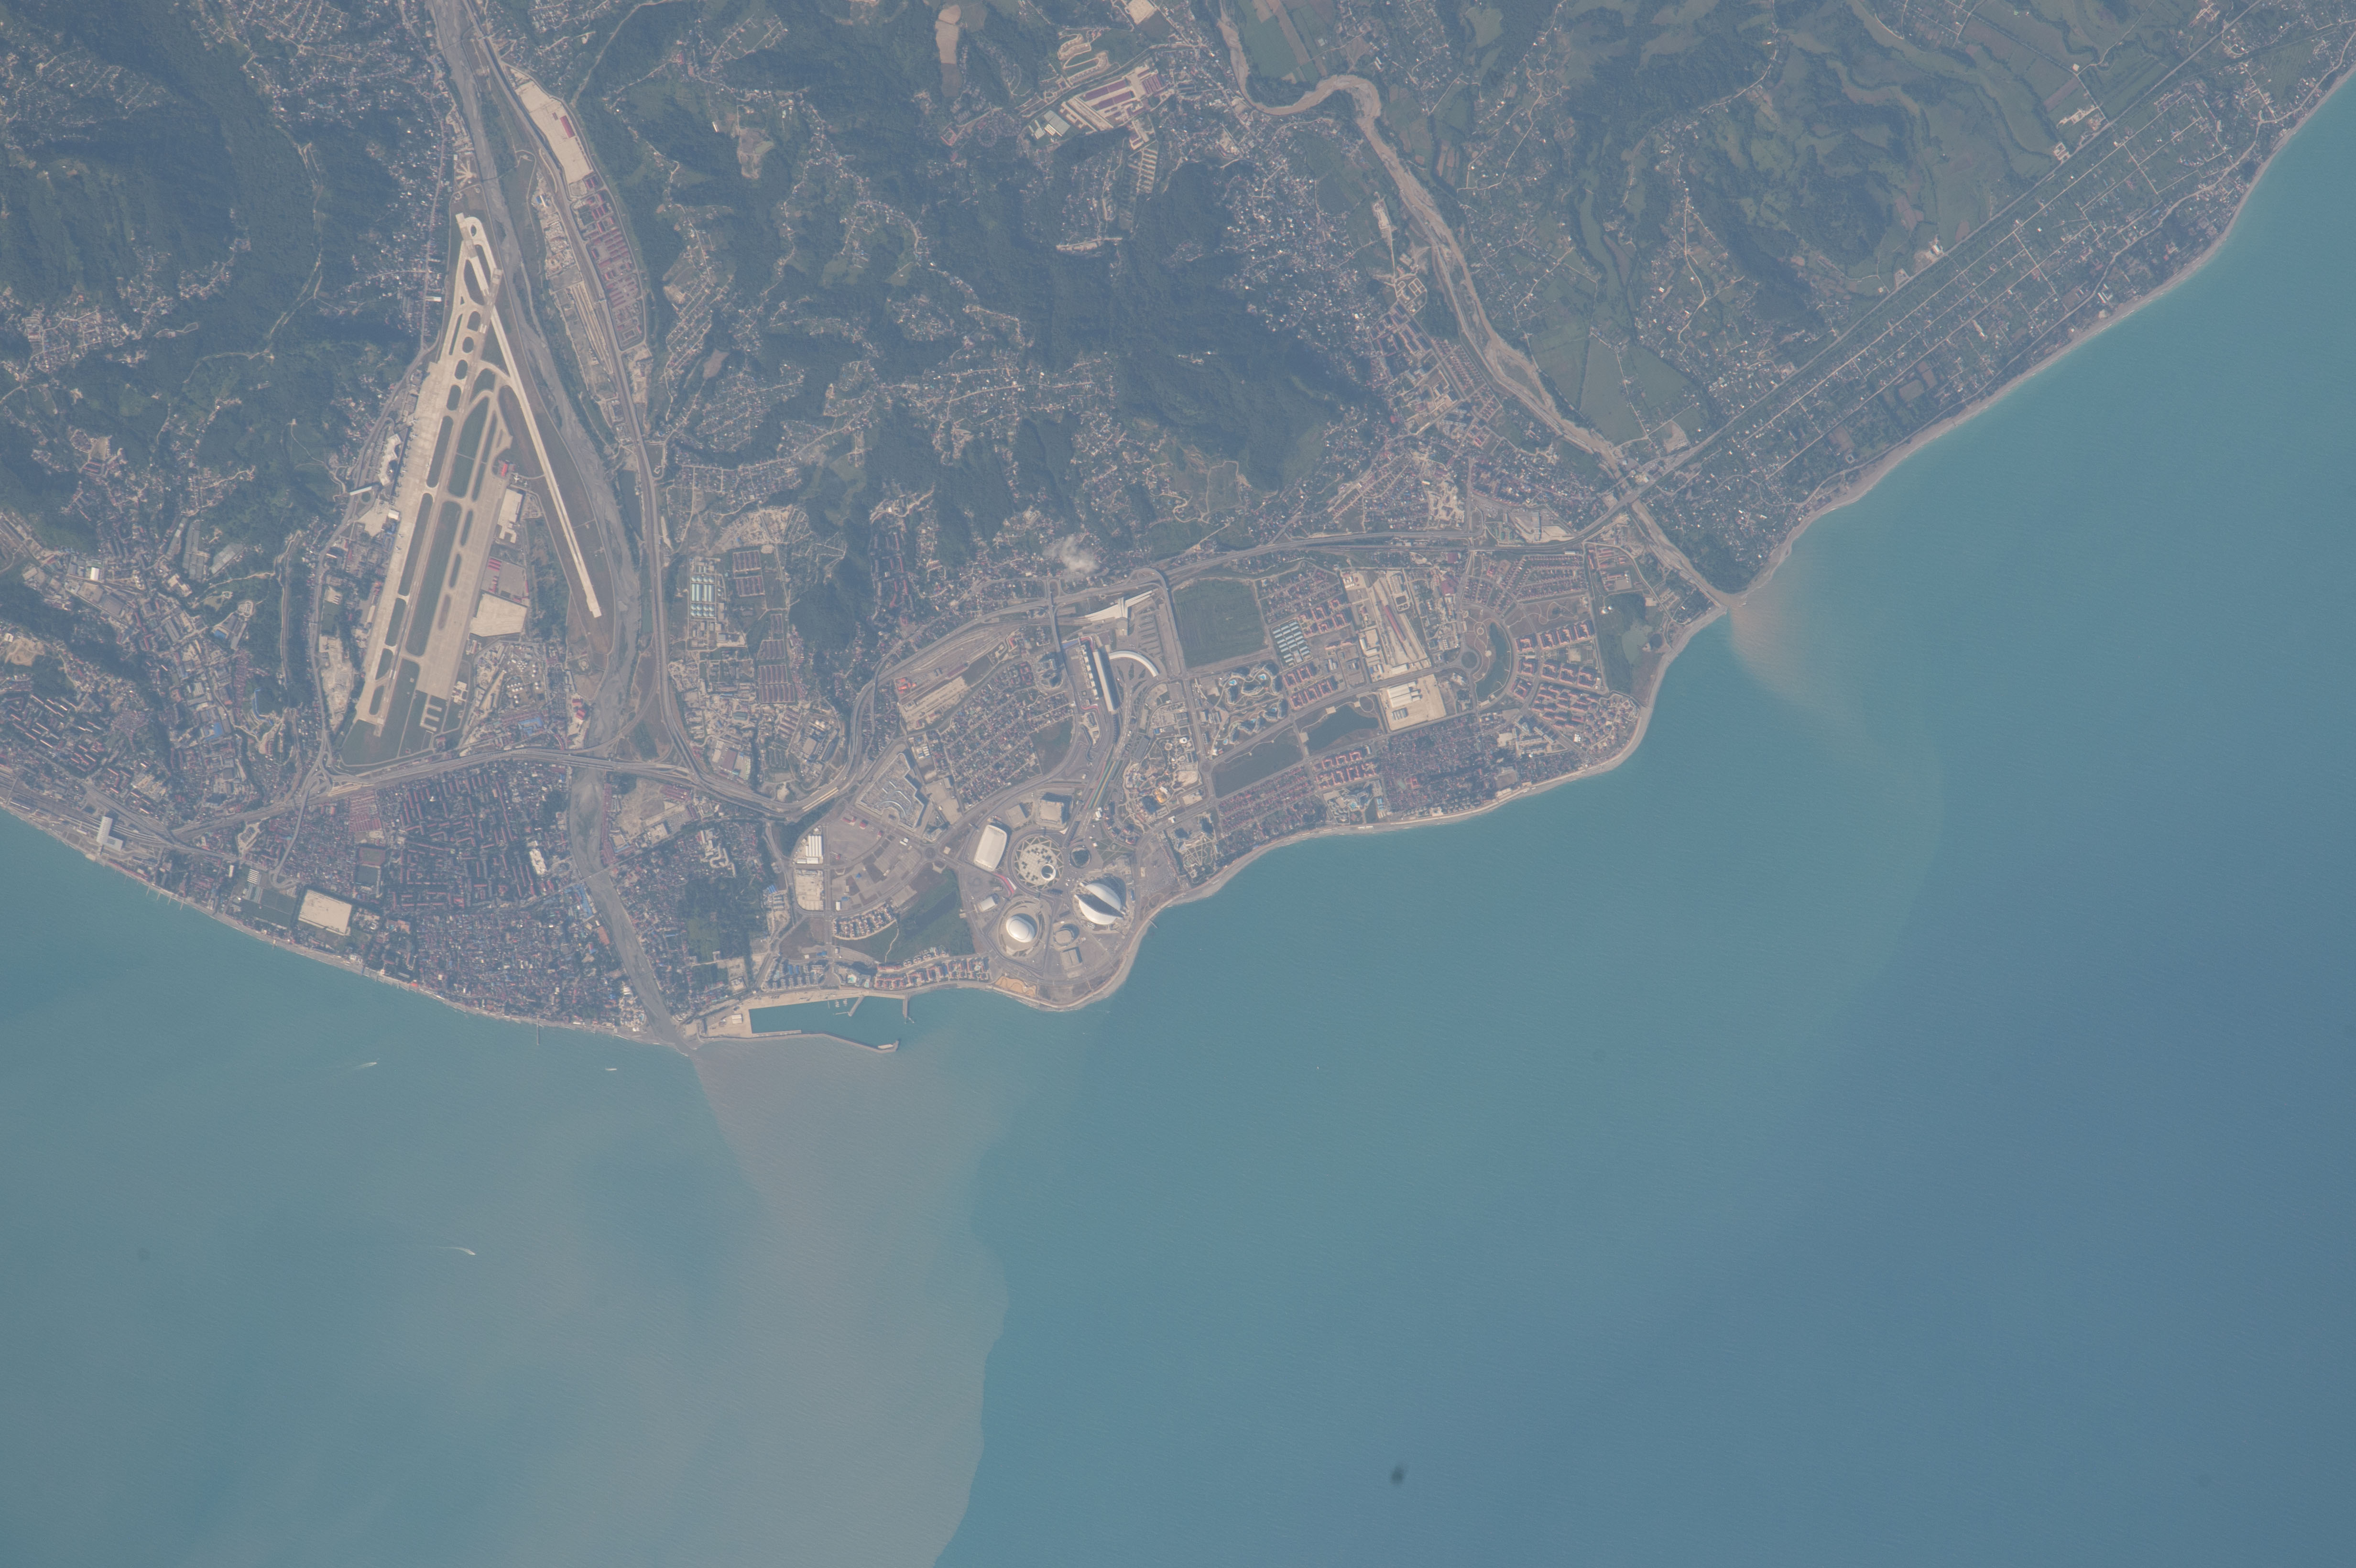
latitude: 43.4
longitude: 40.0
